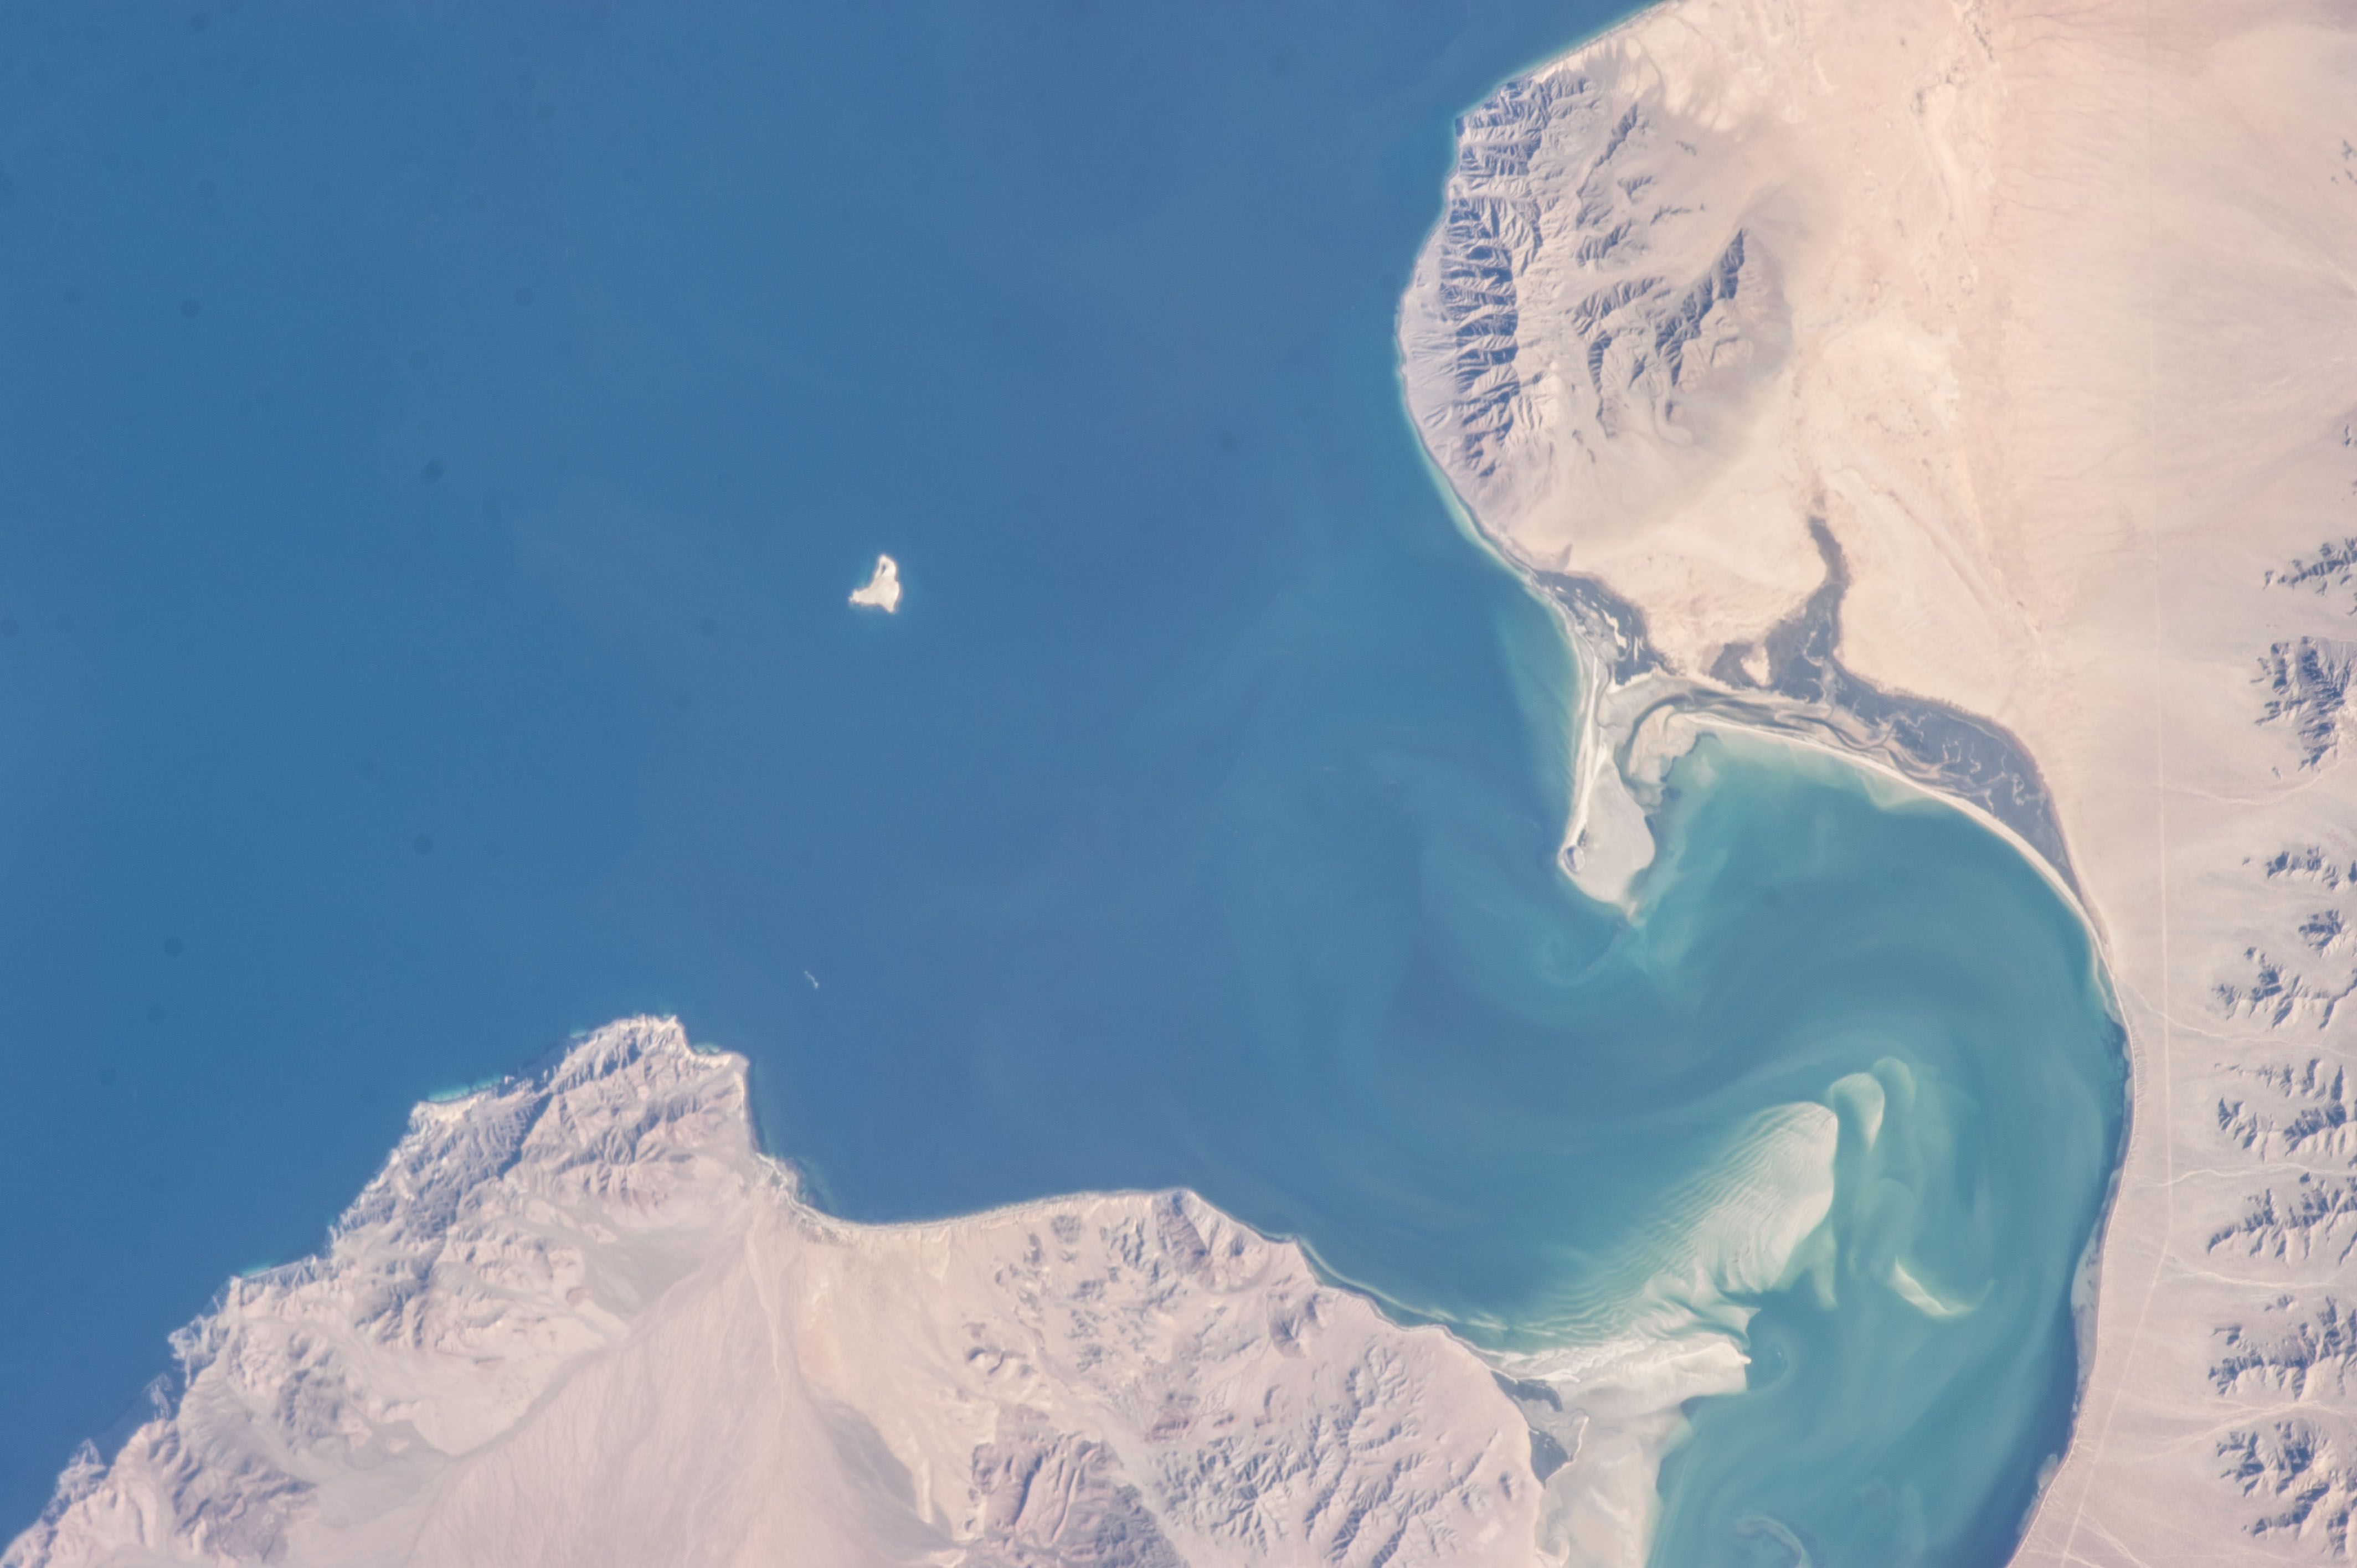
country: MEXICO
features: TIBURON ISLAND, PATOS ISLAND, COAST, OF SONORA, GULF OF CALIFORNIA
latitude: 29.3
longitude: -112.4
